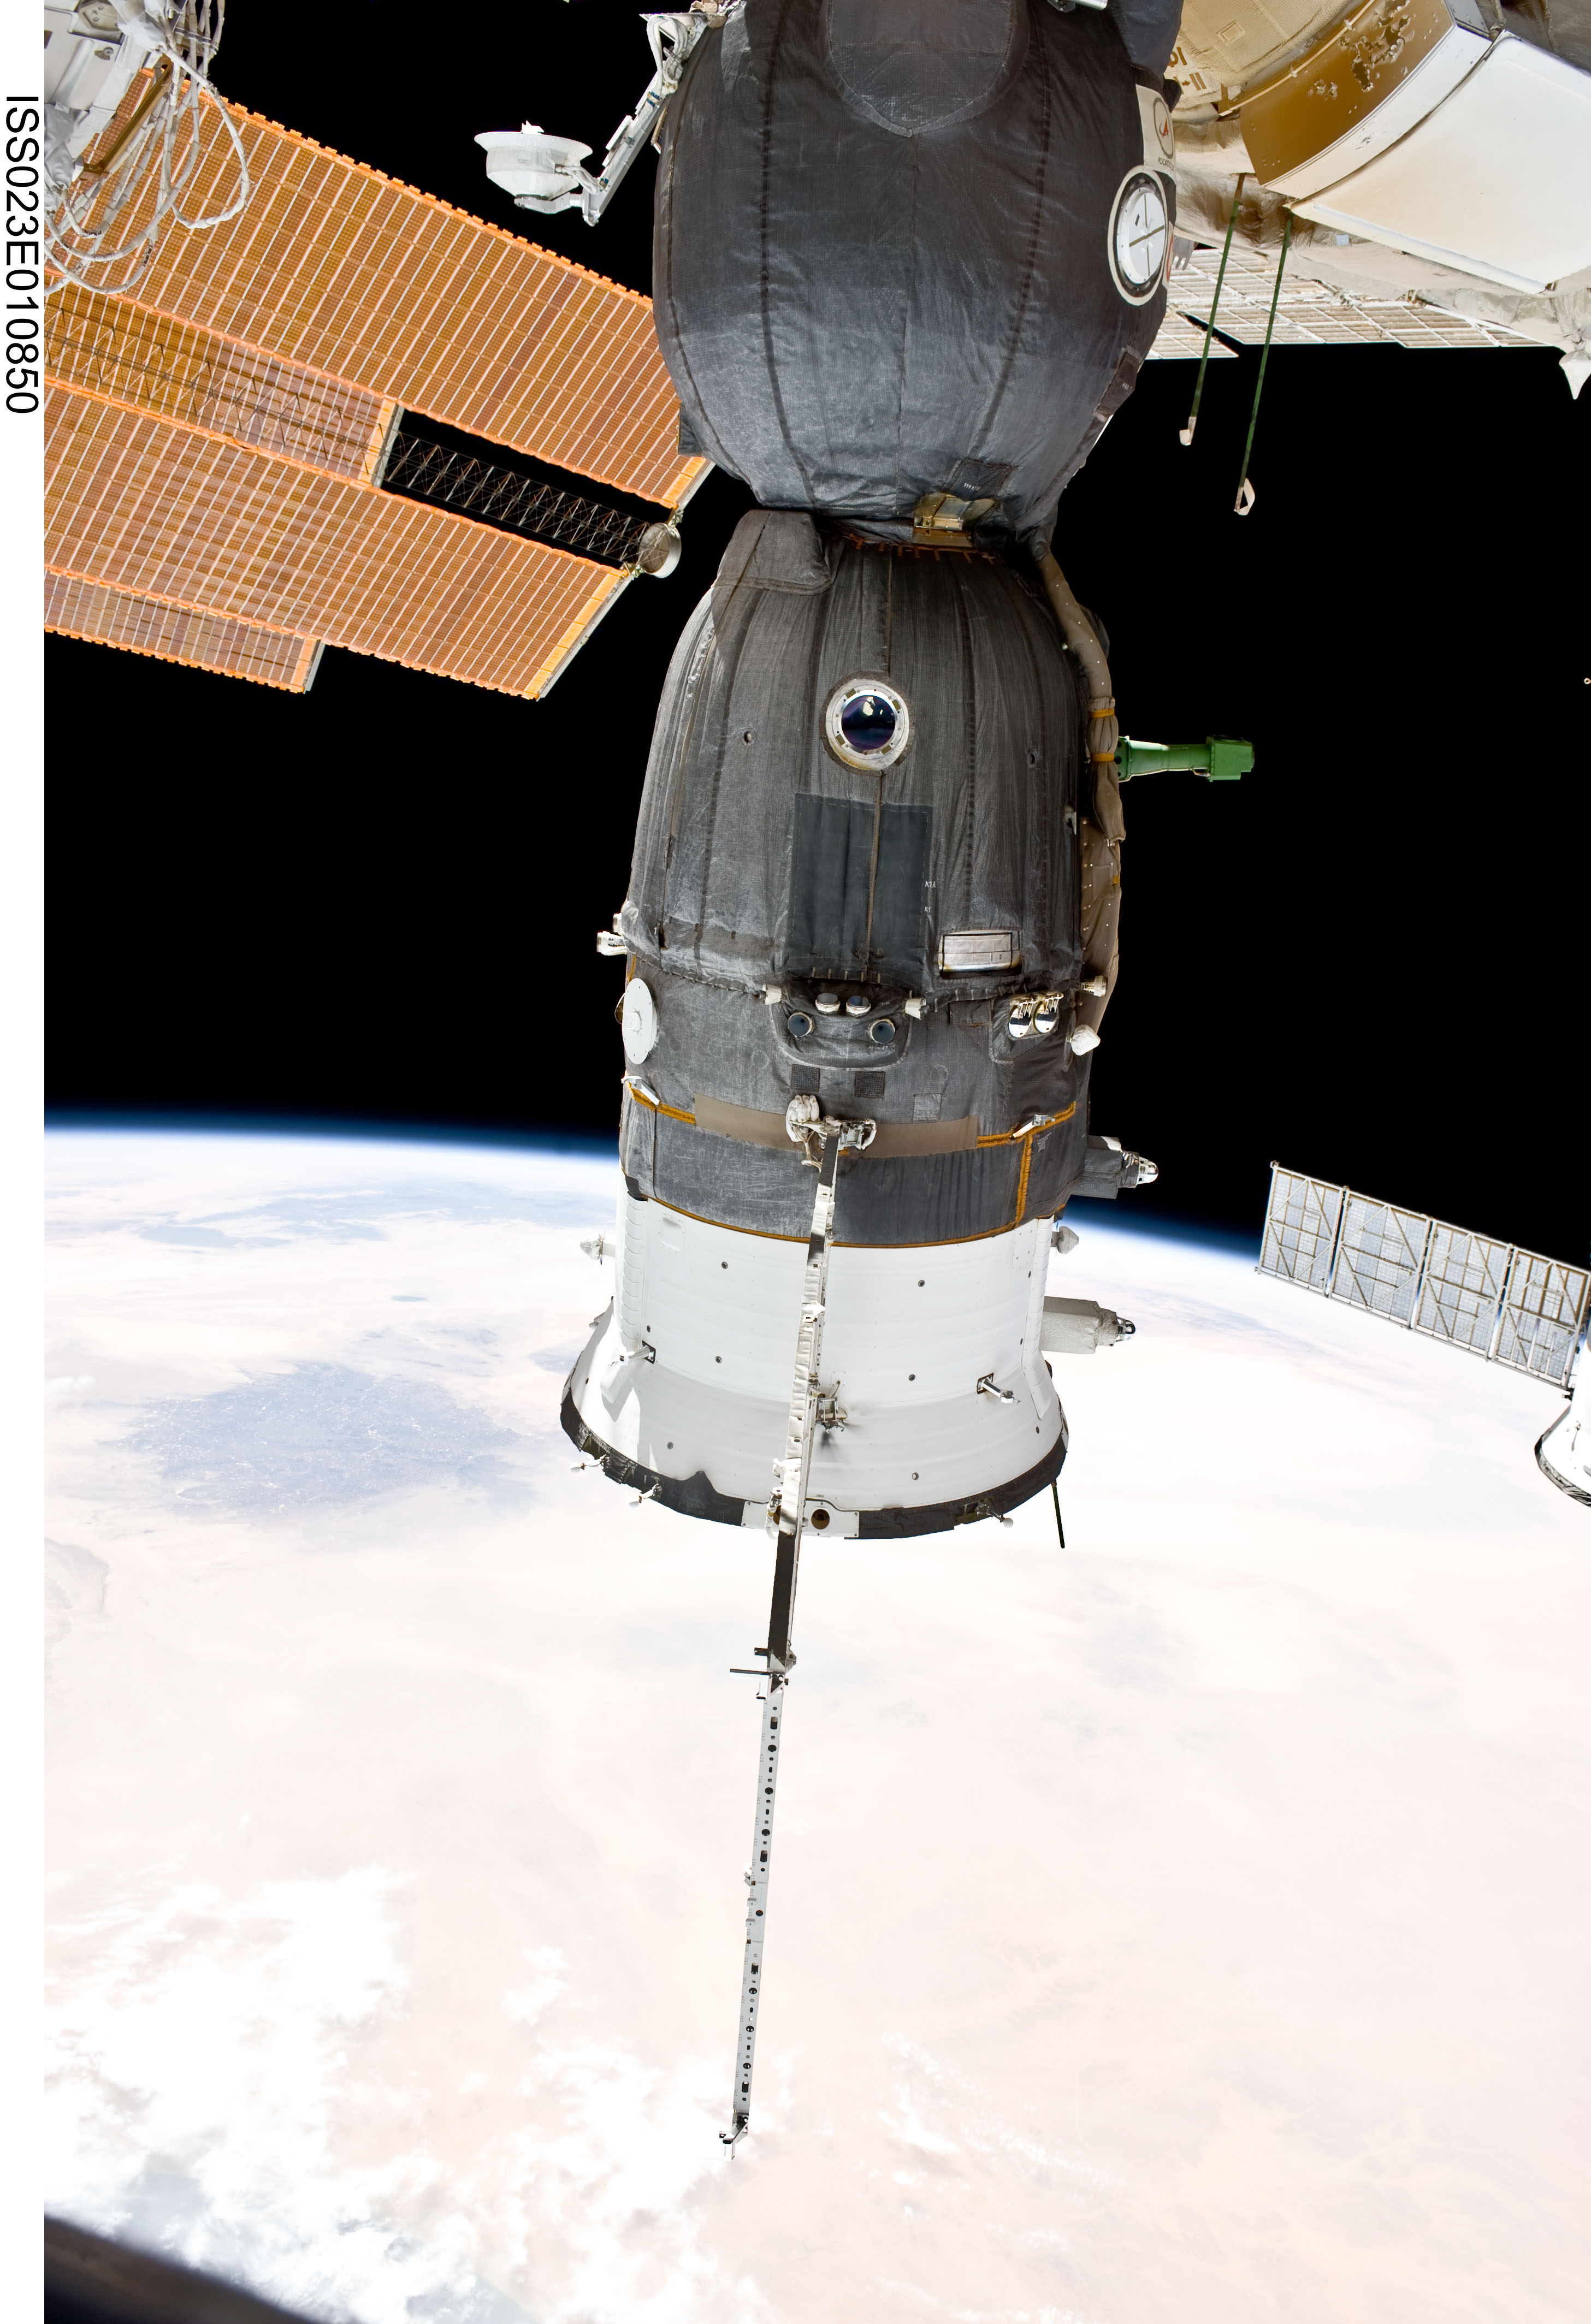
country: CHAD
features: PAN-ISS, HARUJ VOLCANIC FIELD, DESERT
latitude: 18.0
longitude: 17.0
